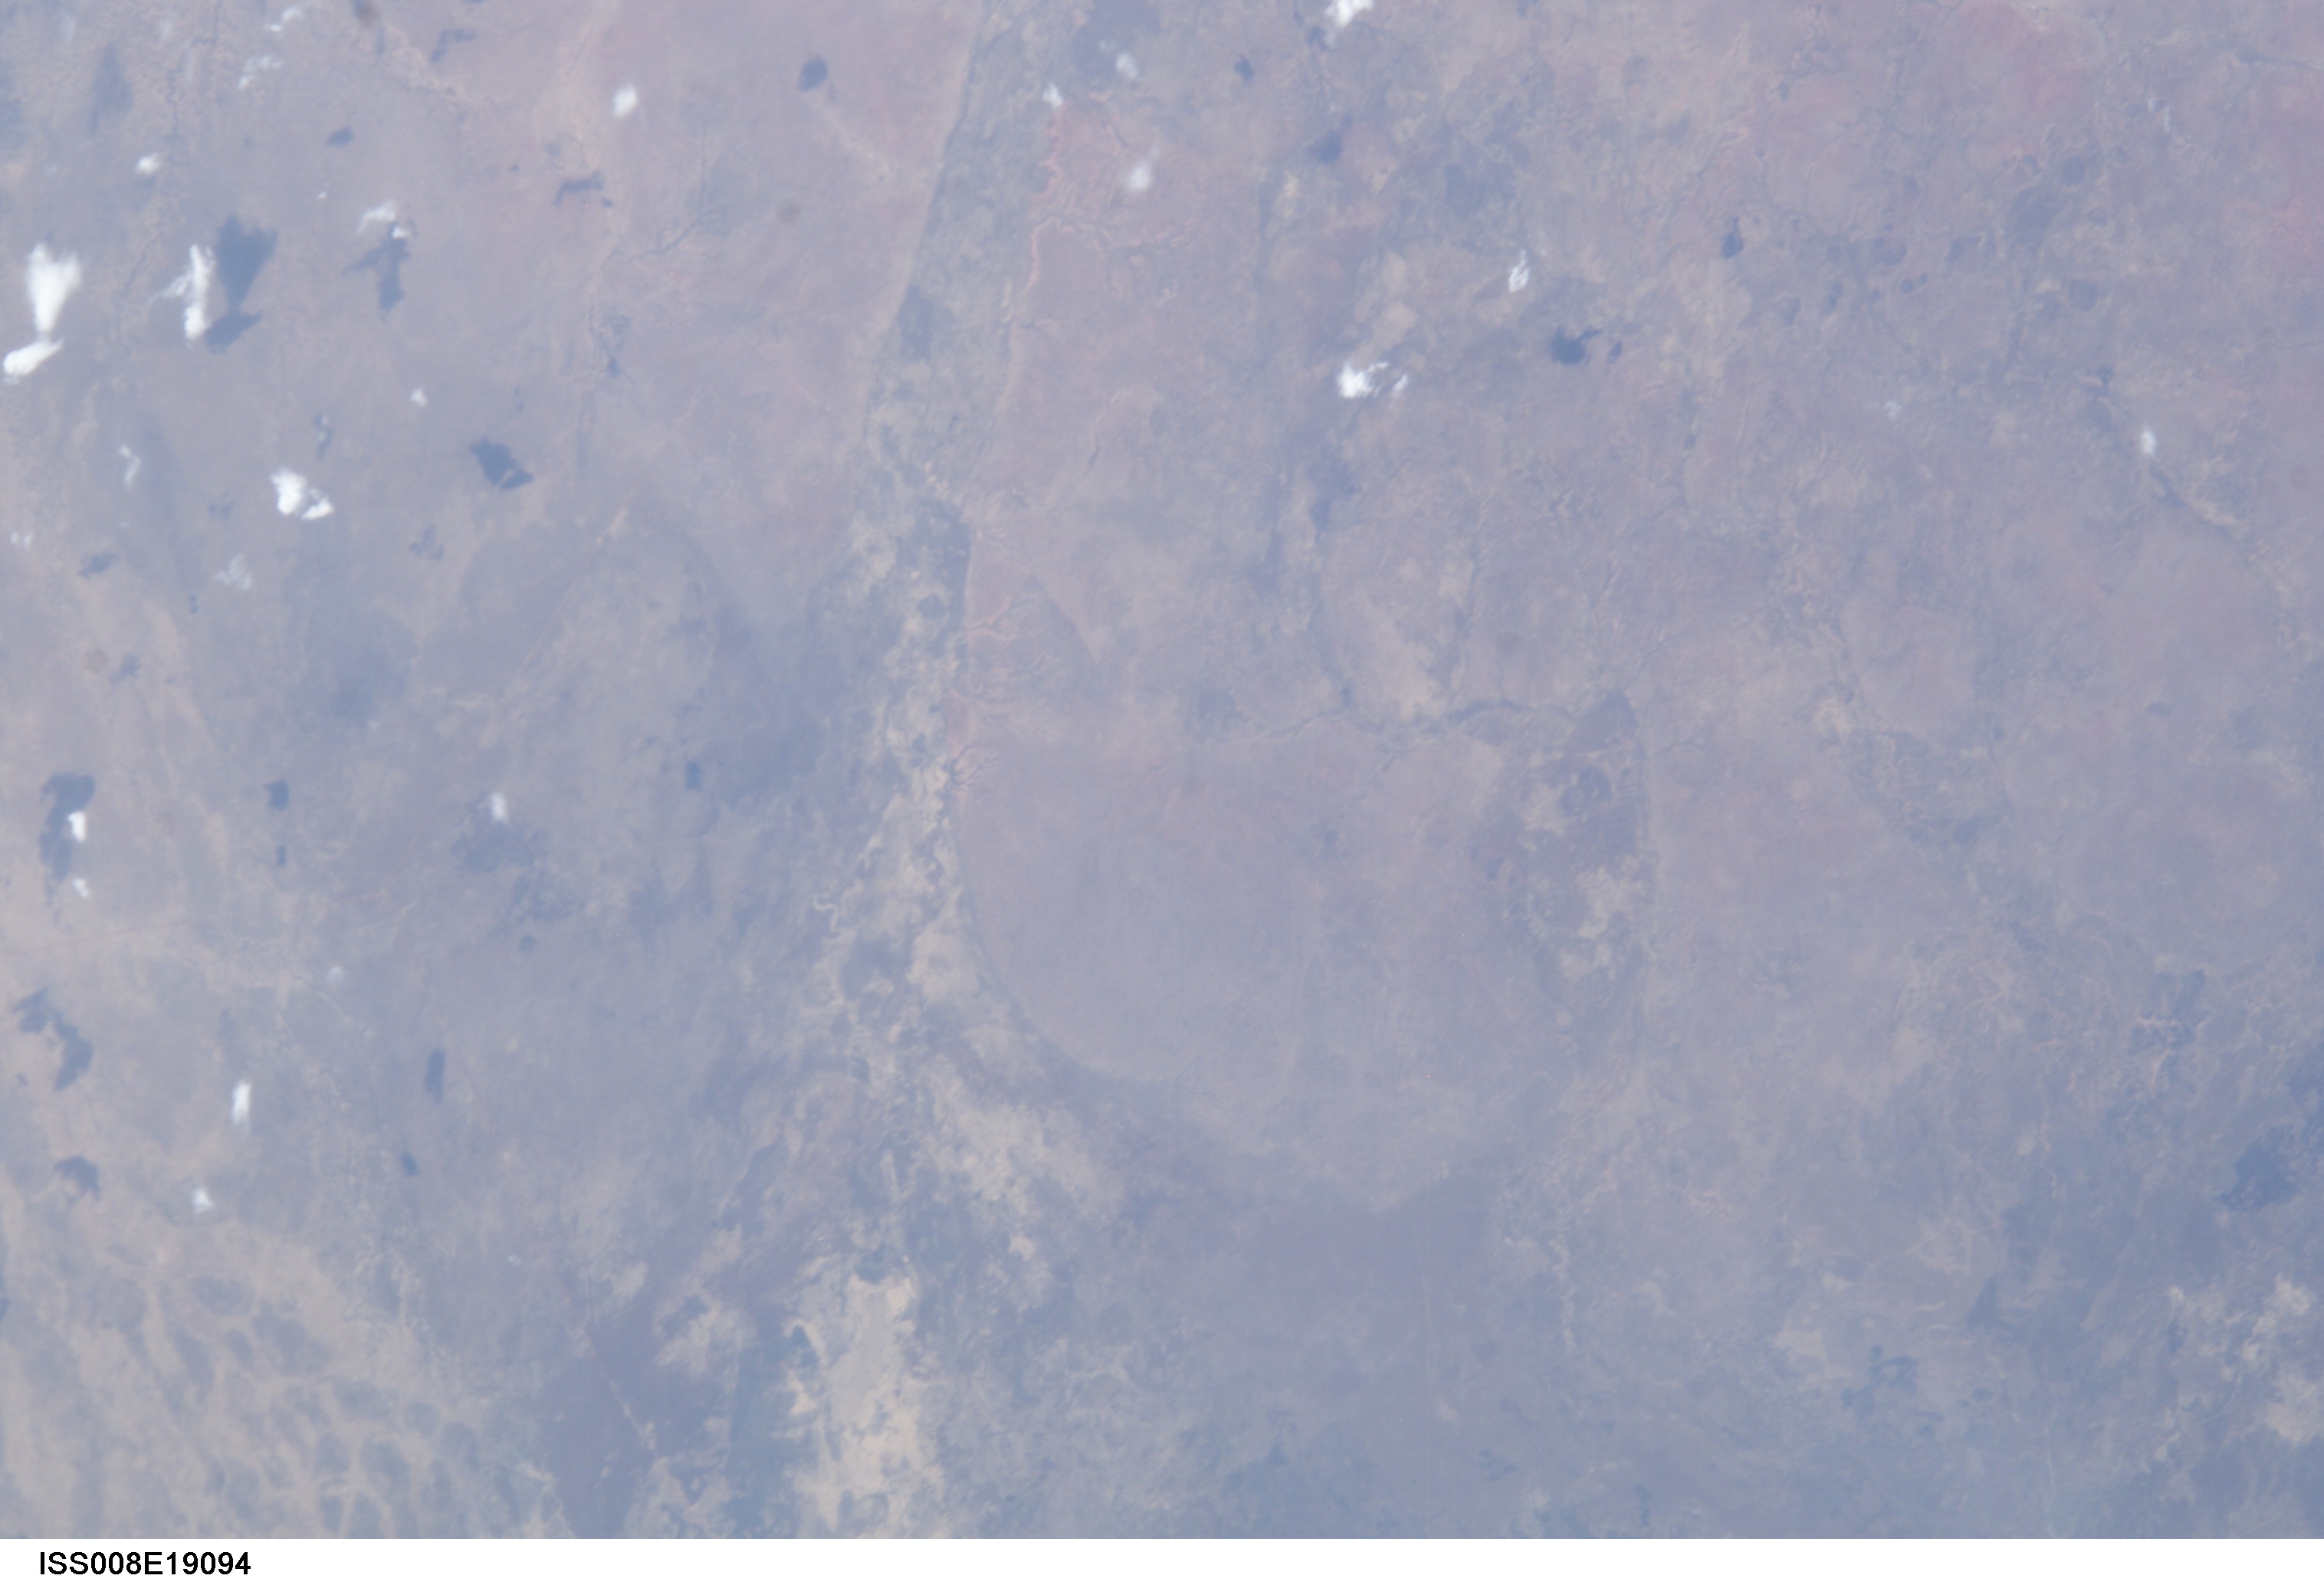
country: SUDAN
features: FAN APEX, ANCIENT SOILS, MUGLAD
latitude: 10.5
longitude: 28.5
